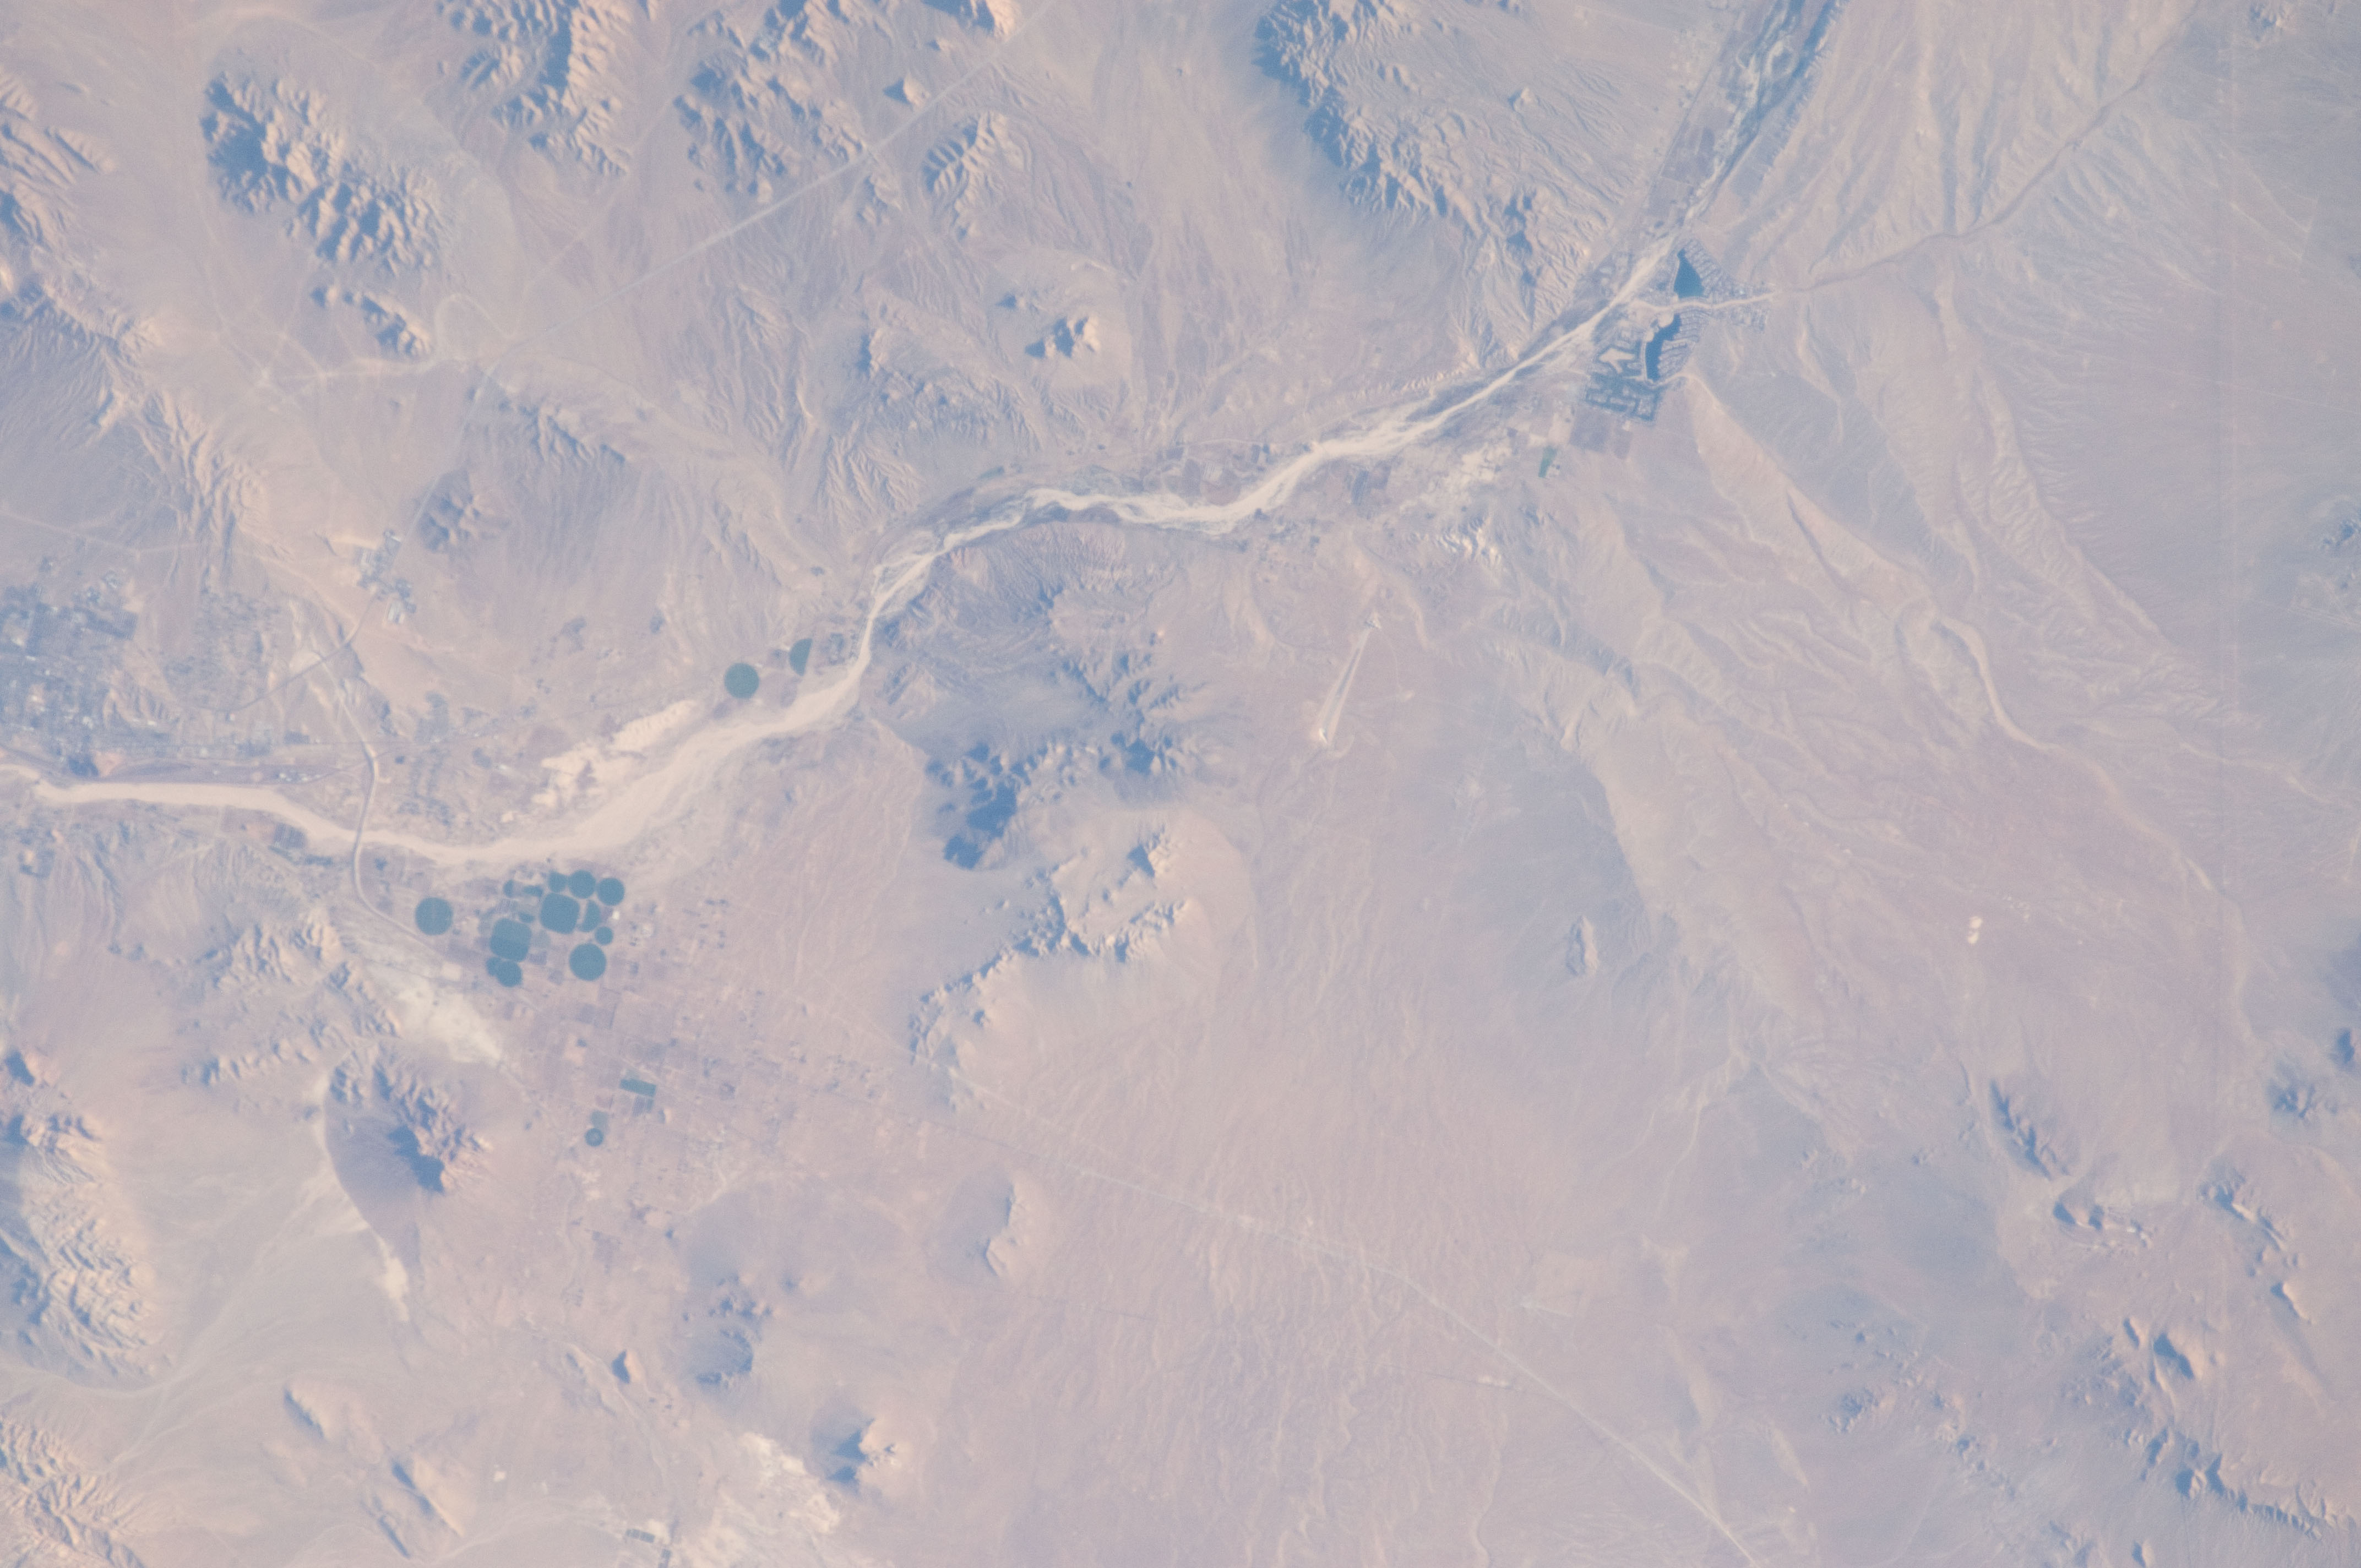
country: USA-CALIFORNIA
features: DES.
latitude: 34.8
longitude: -117.3
